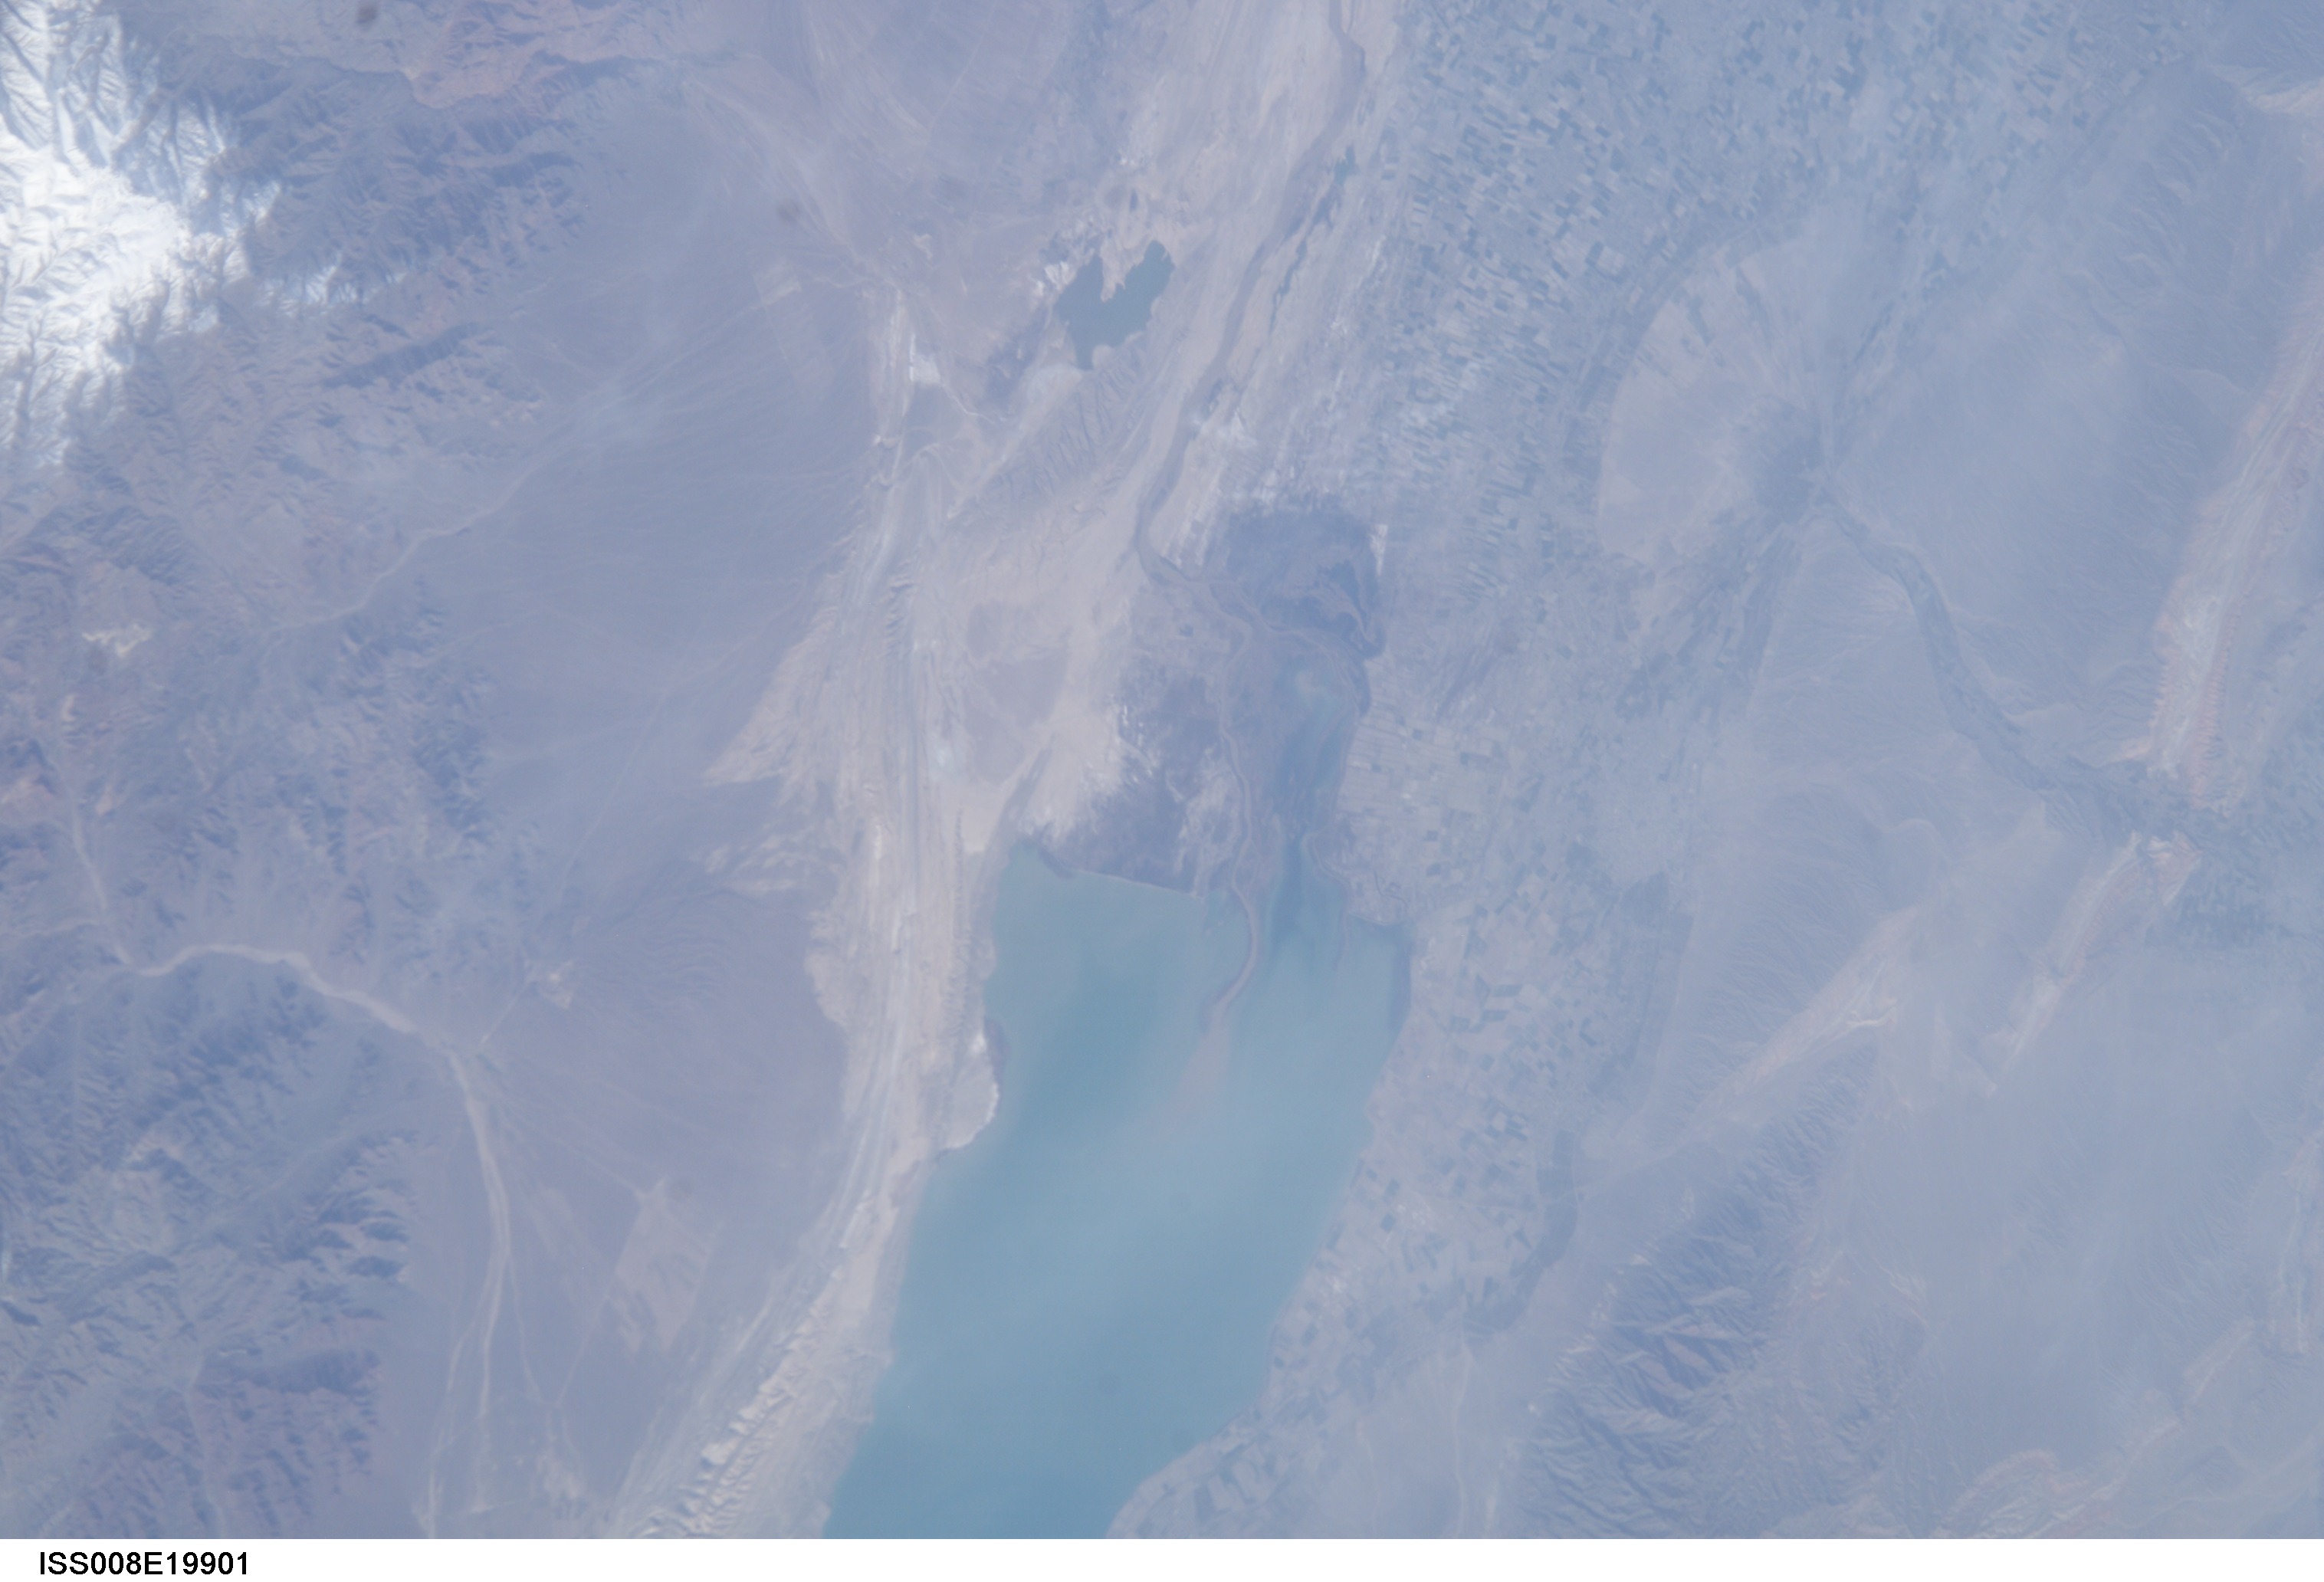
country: UZBEKISTAN
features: QAYROQQUM RES., KANIBADAM
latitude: 40.5
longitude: 70.5
